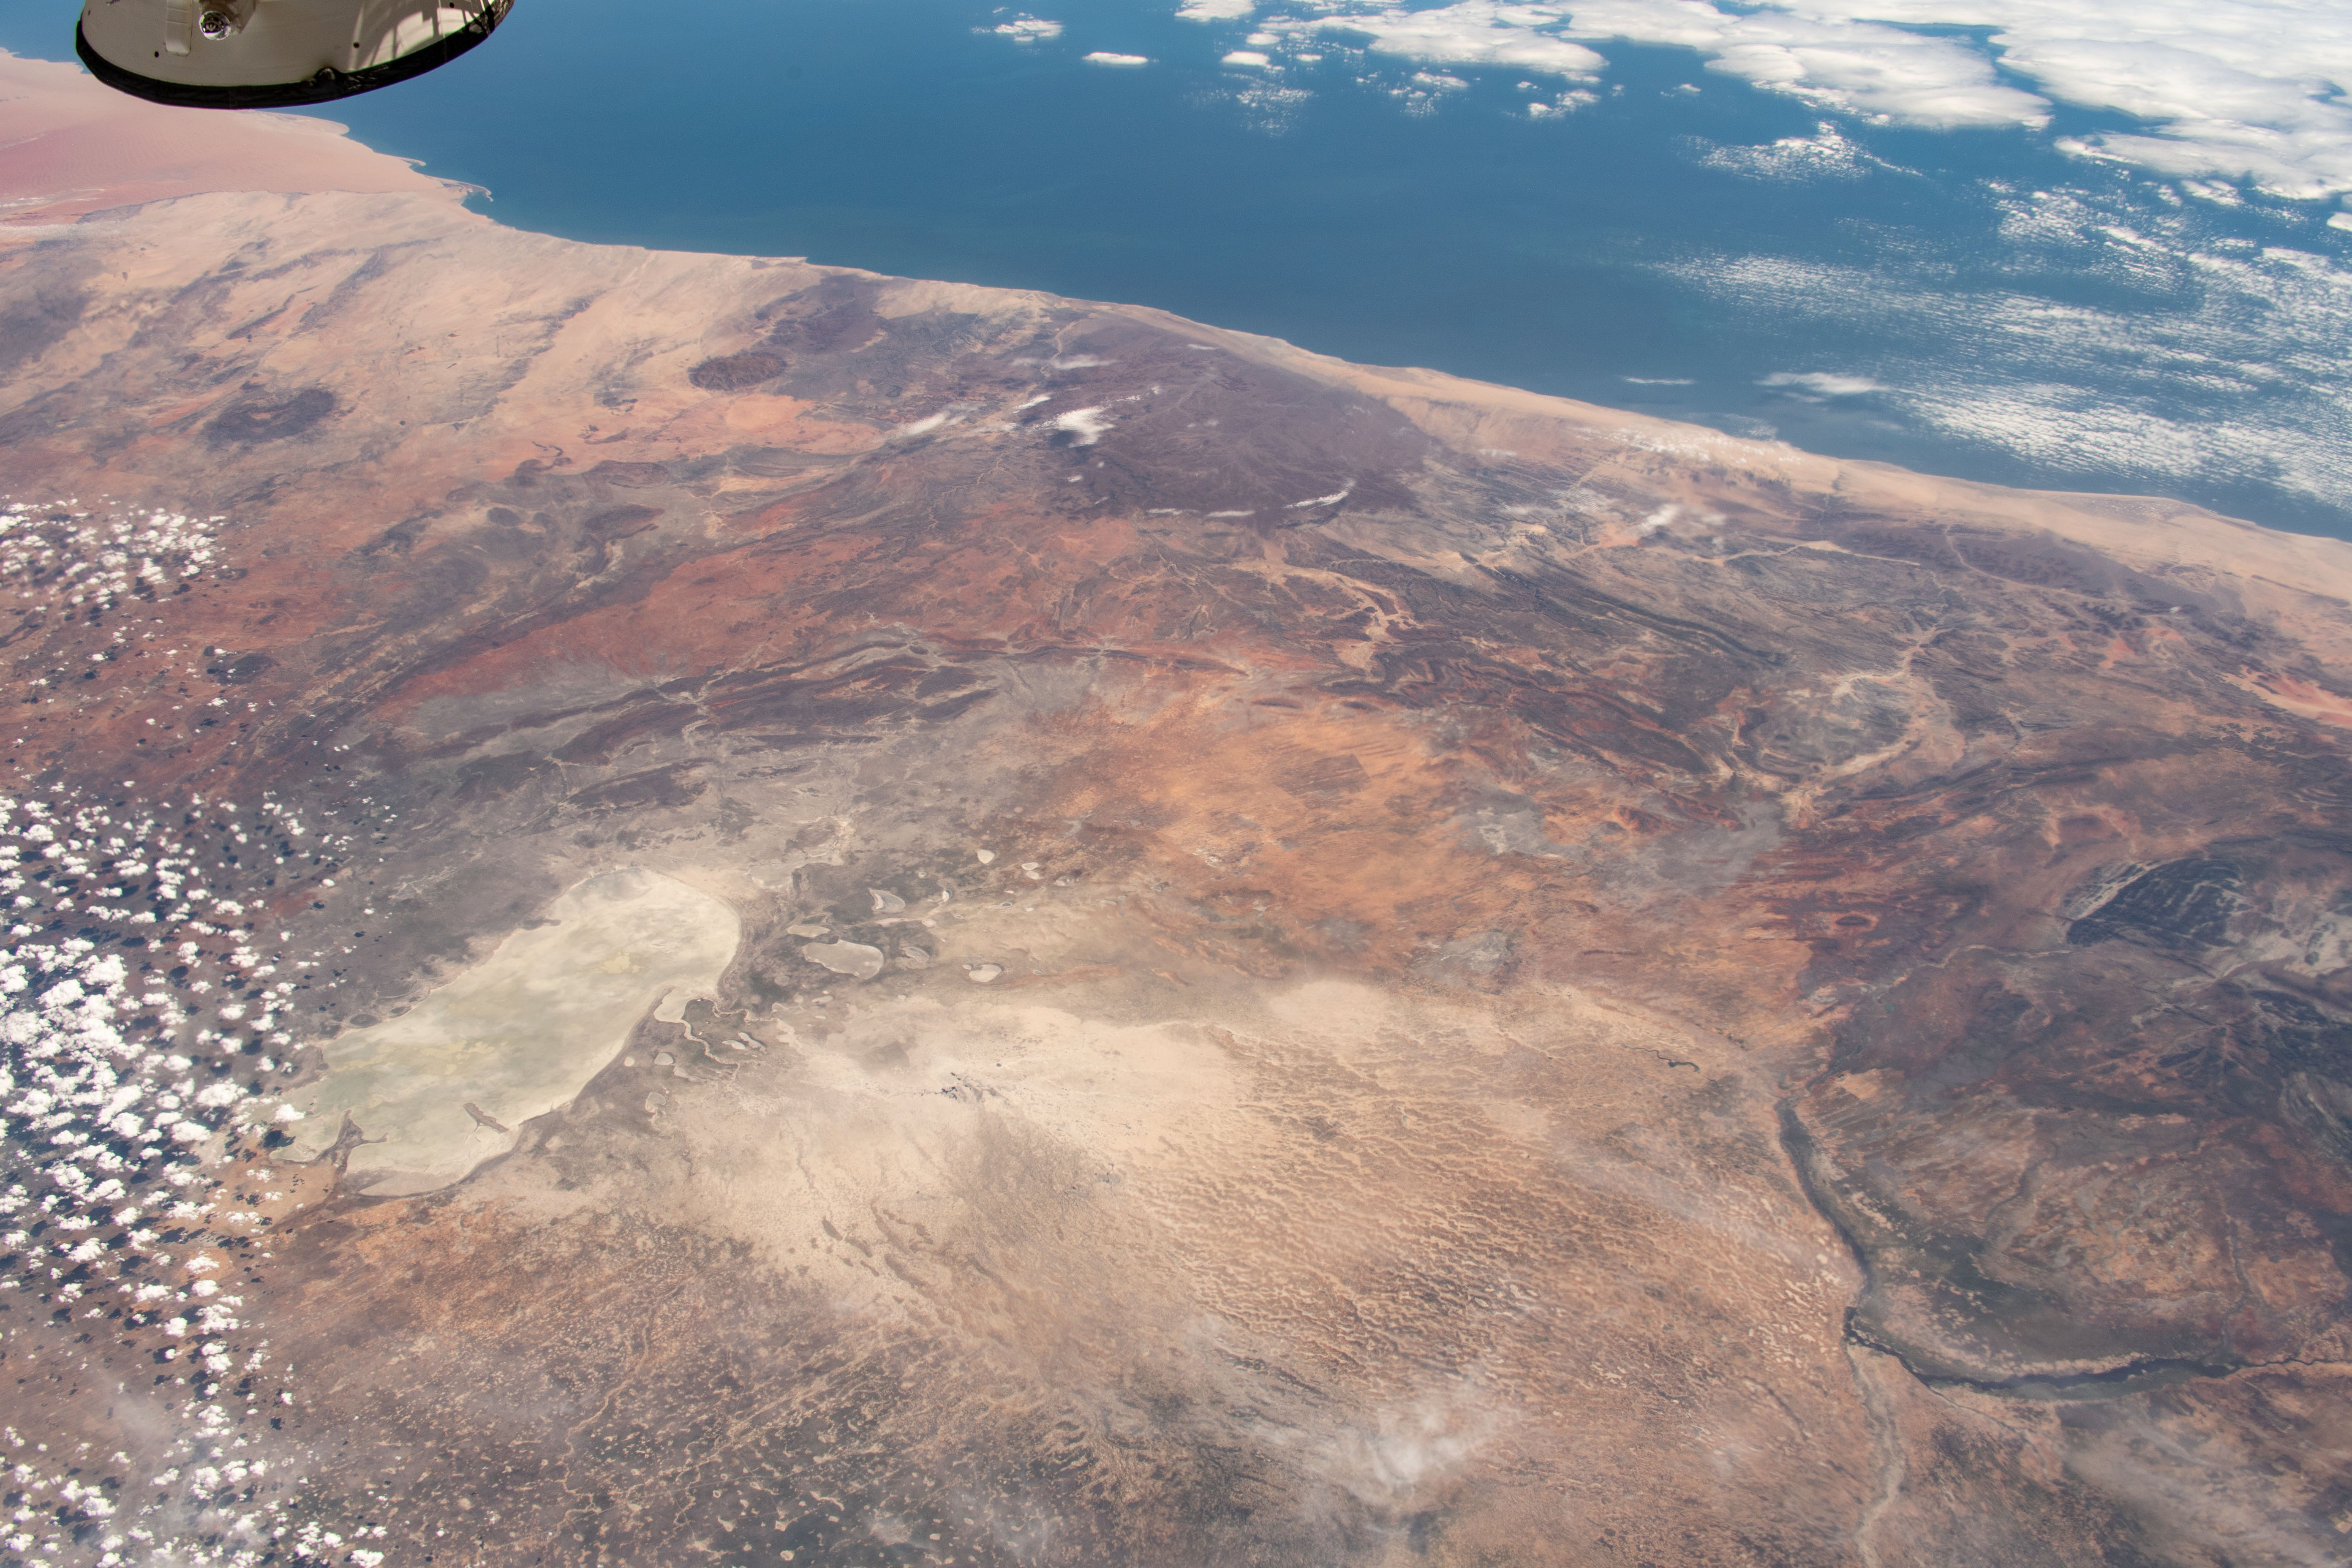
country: NAMIBIA
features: ETHOSA PAN DESERT, ETOSHA NATIONAL PARK, NAMIB DESERT
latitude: -19.0
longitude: 14.5
